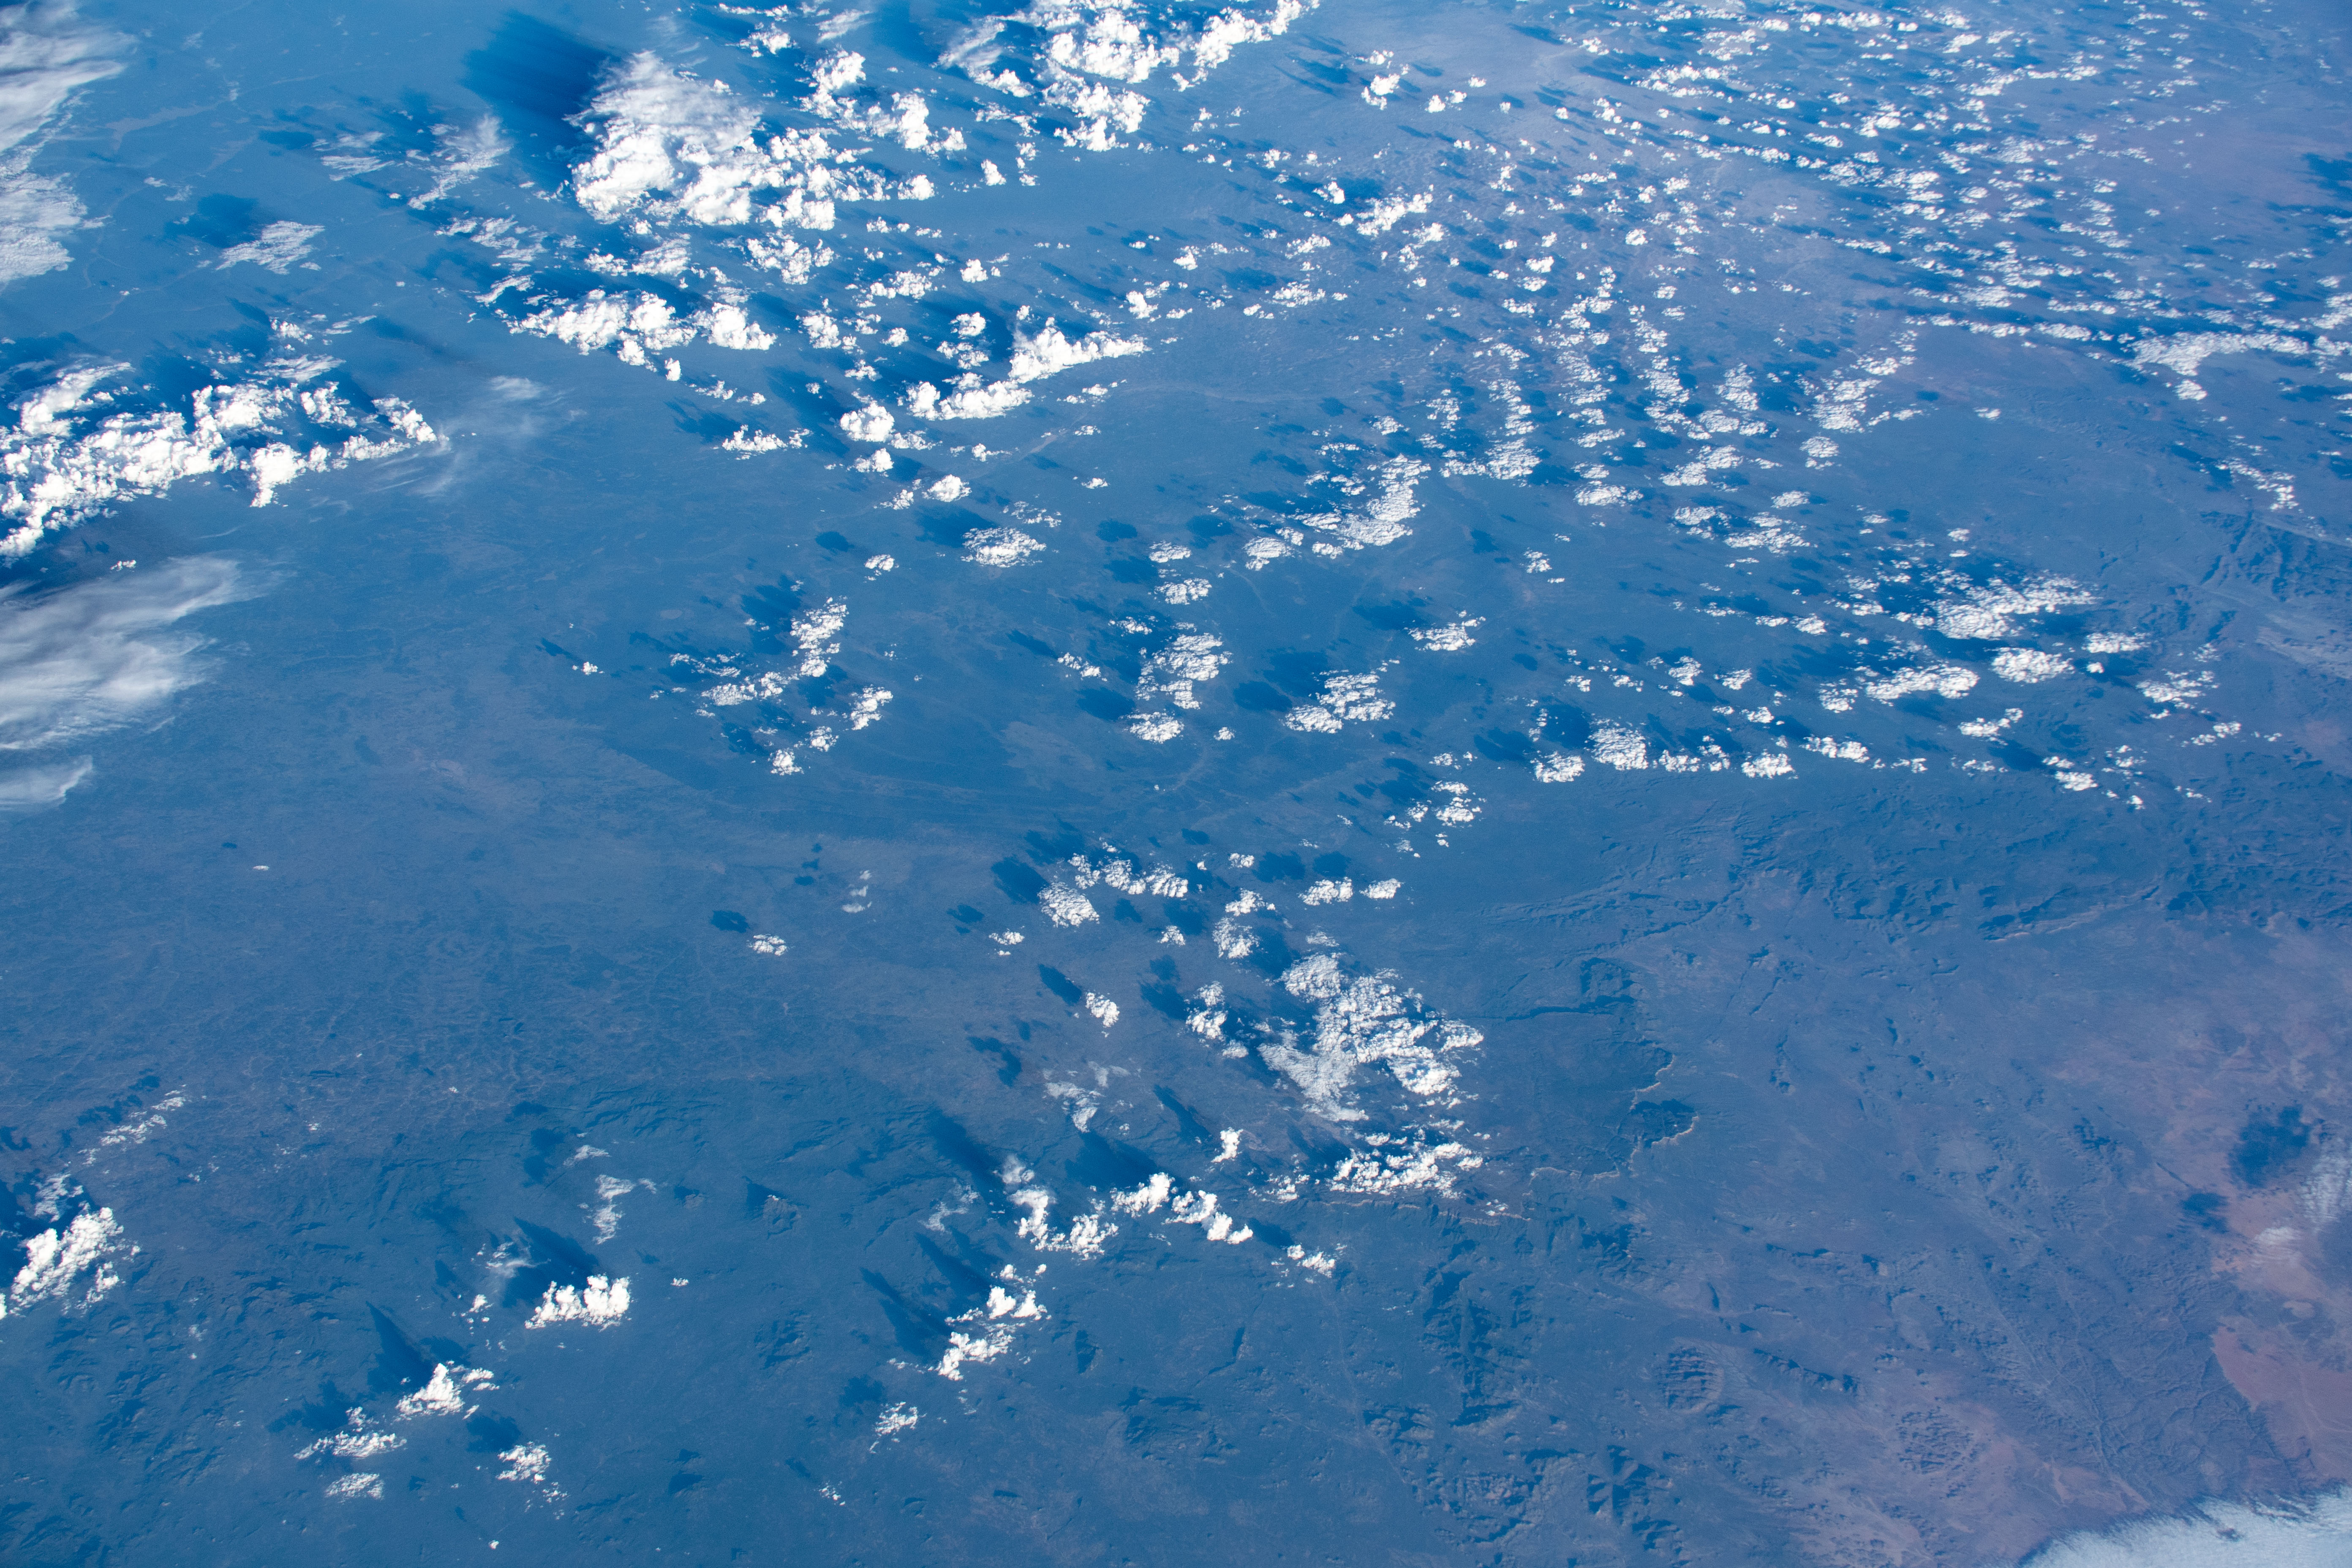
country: ANGOLA
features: NAMIBE, PARQUE NACIONAL DO BICUAR, HUILA, BENGUELA
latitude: -15.0
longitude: 14.0
